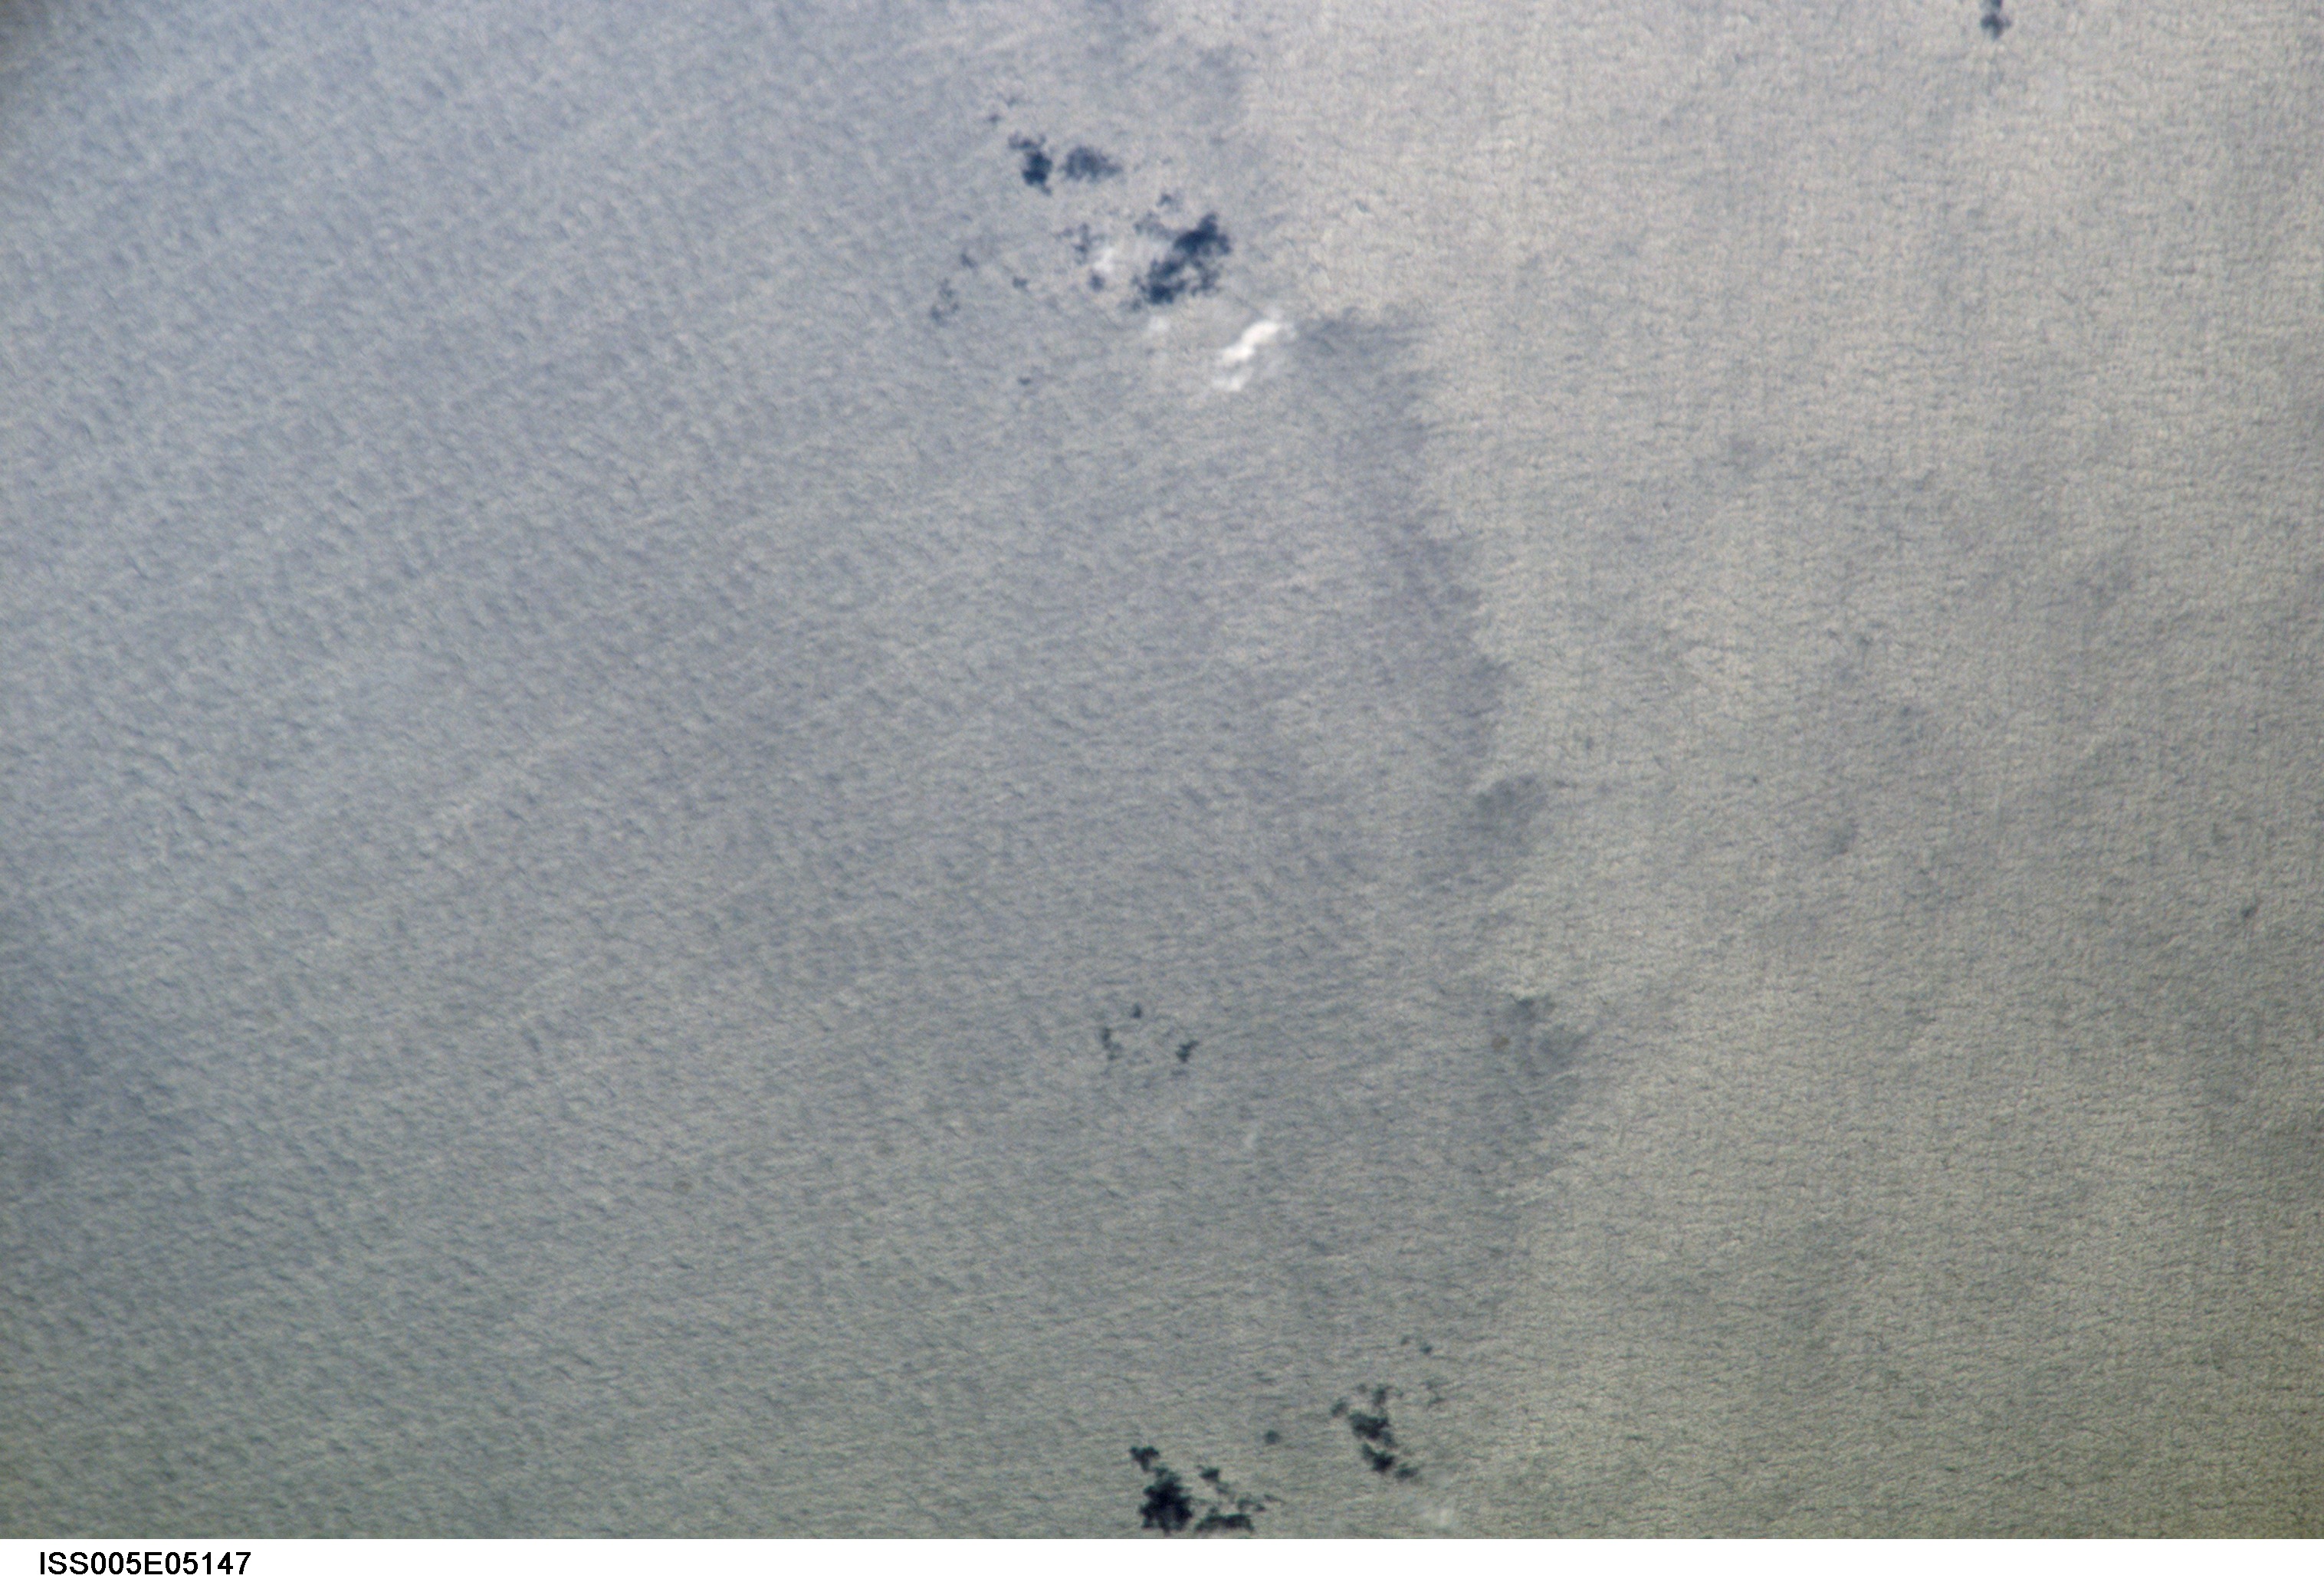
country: ATLANTIC OCEAN
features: OCEAN FEATURES, SUNGLINT
